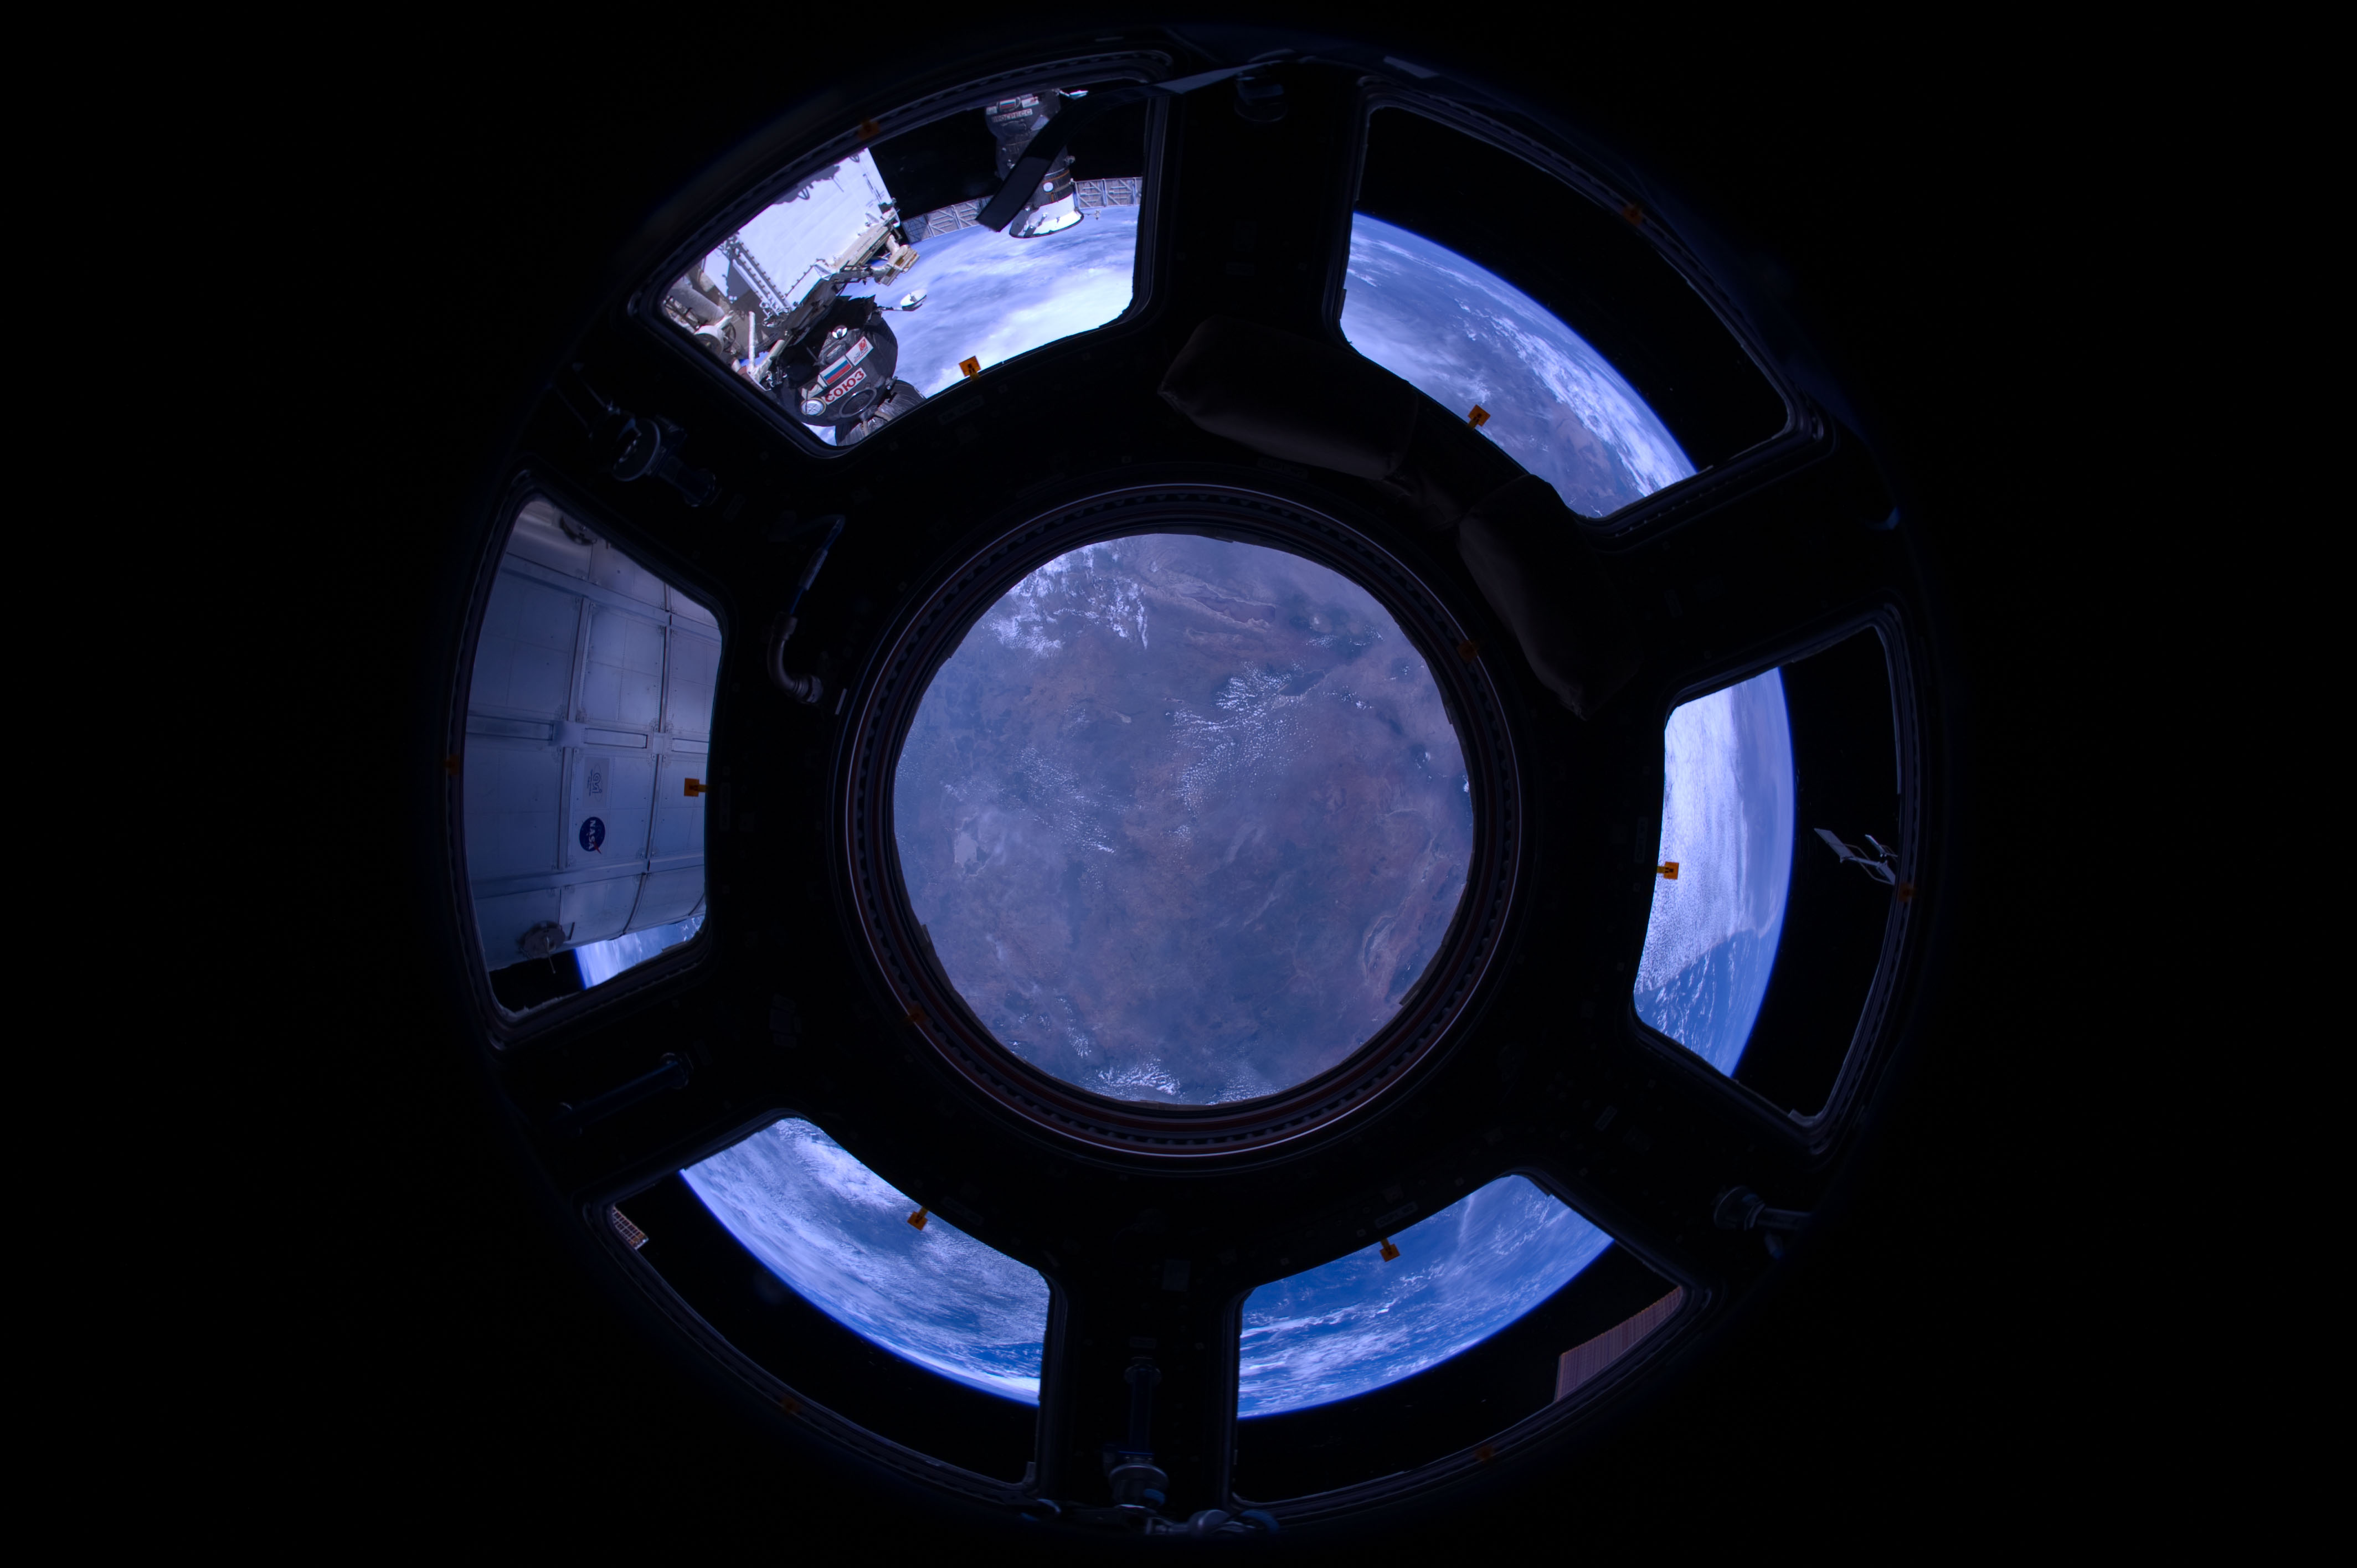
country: TANZANIA
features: L. SULUNGA, L. MANYARA, RUVU R. DRAIN.
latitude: -5.0
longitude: 36.0
